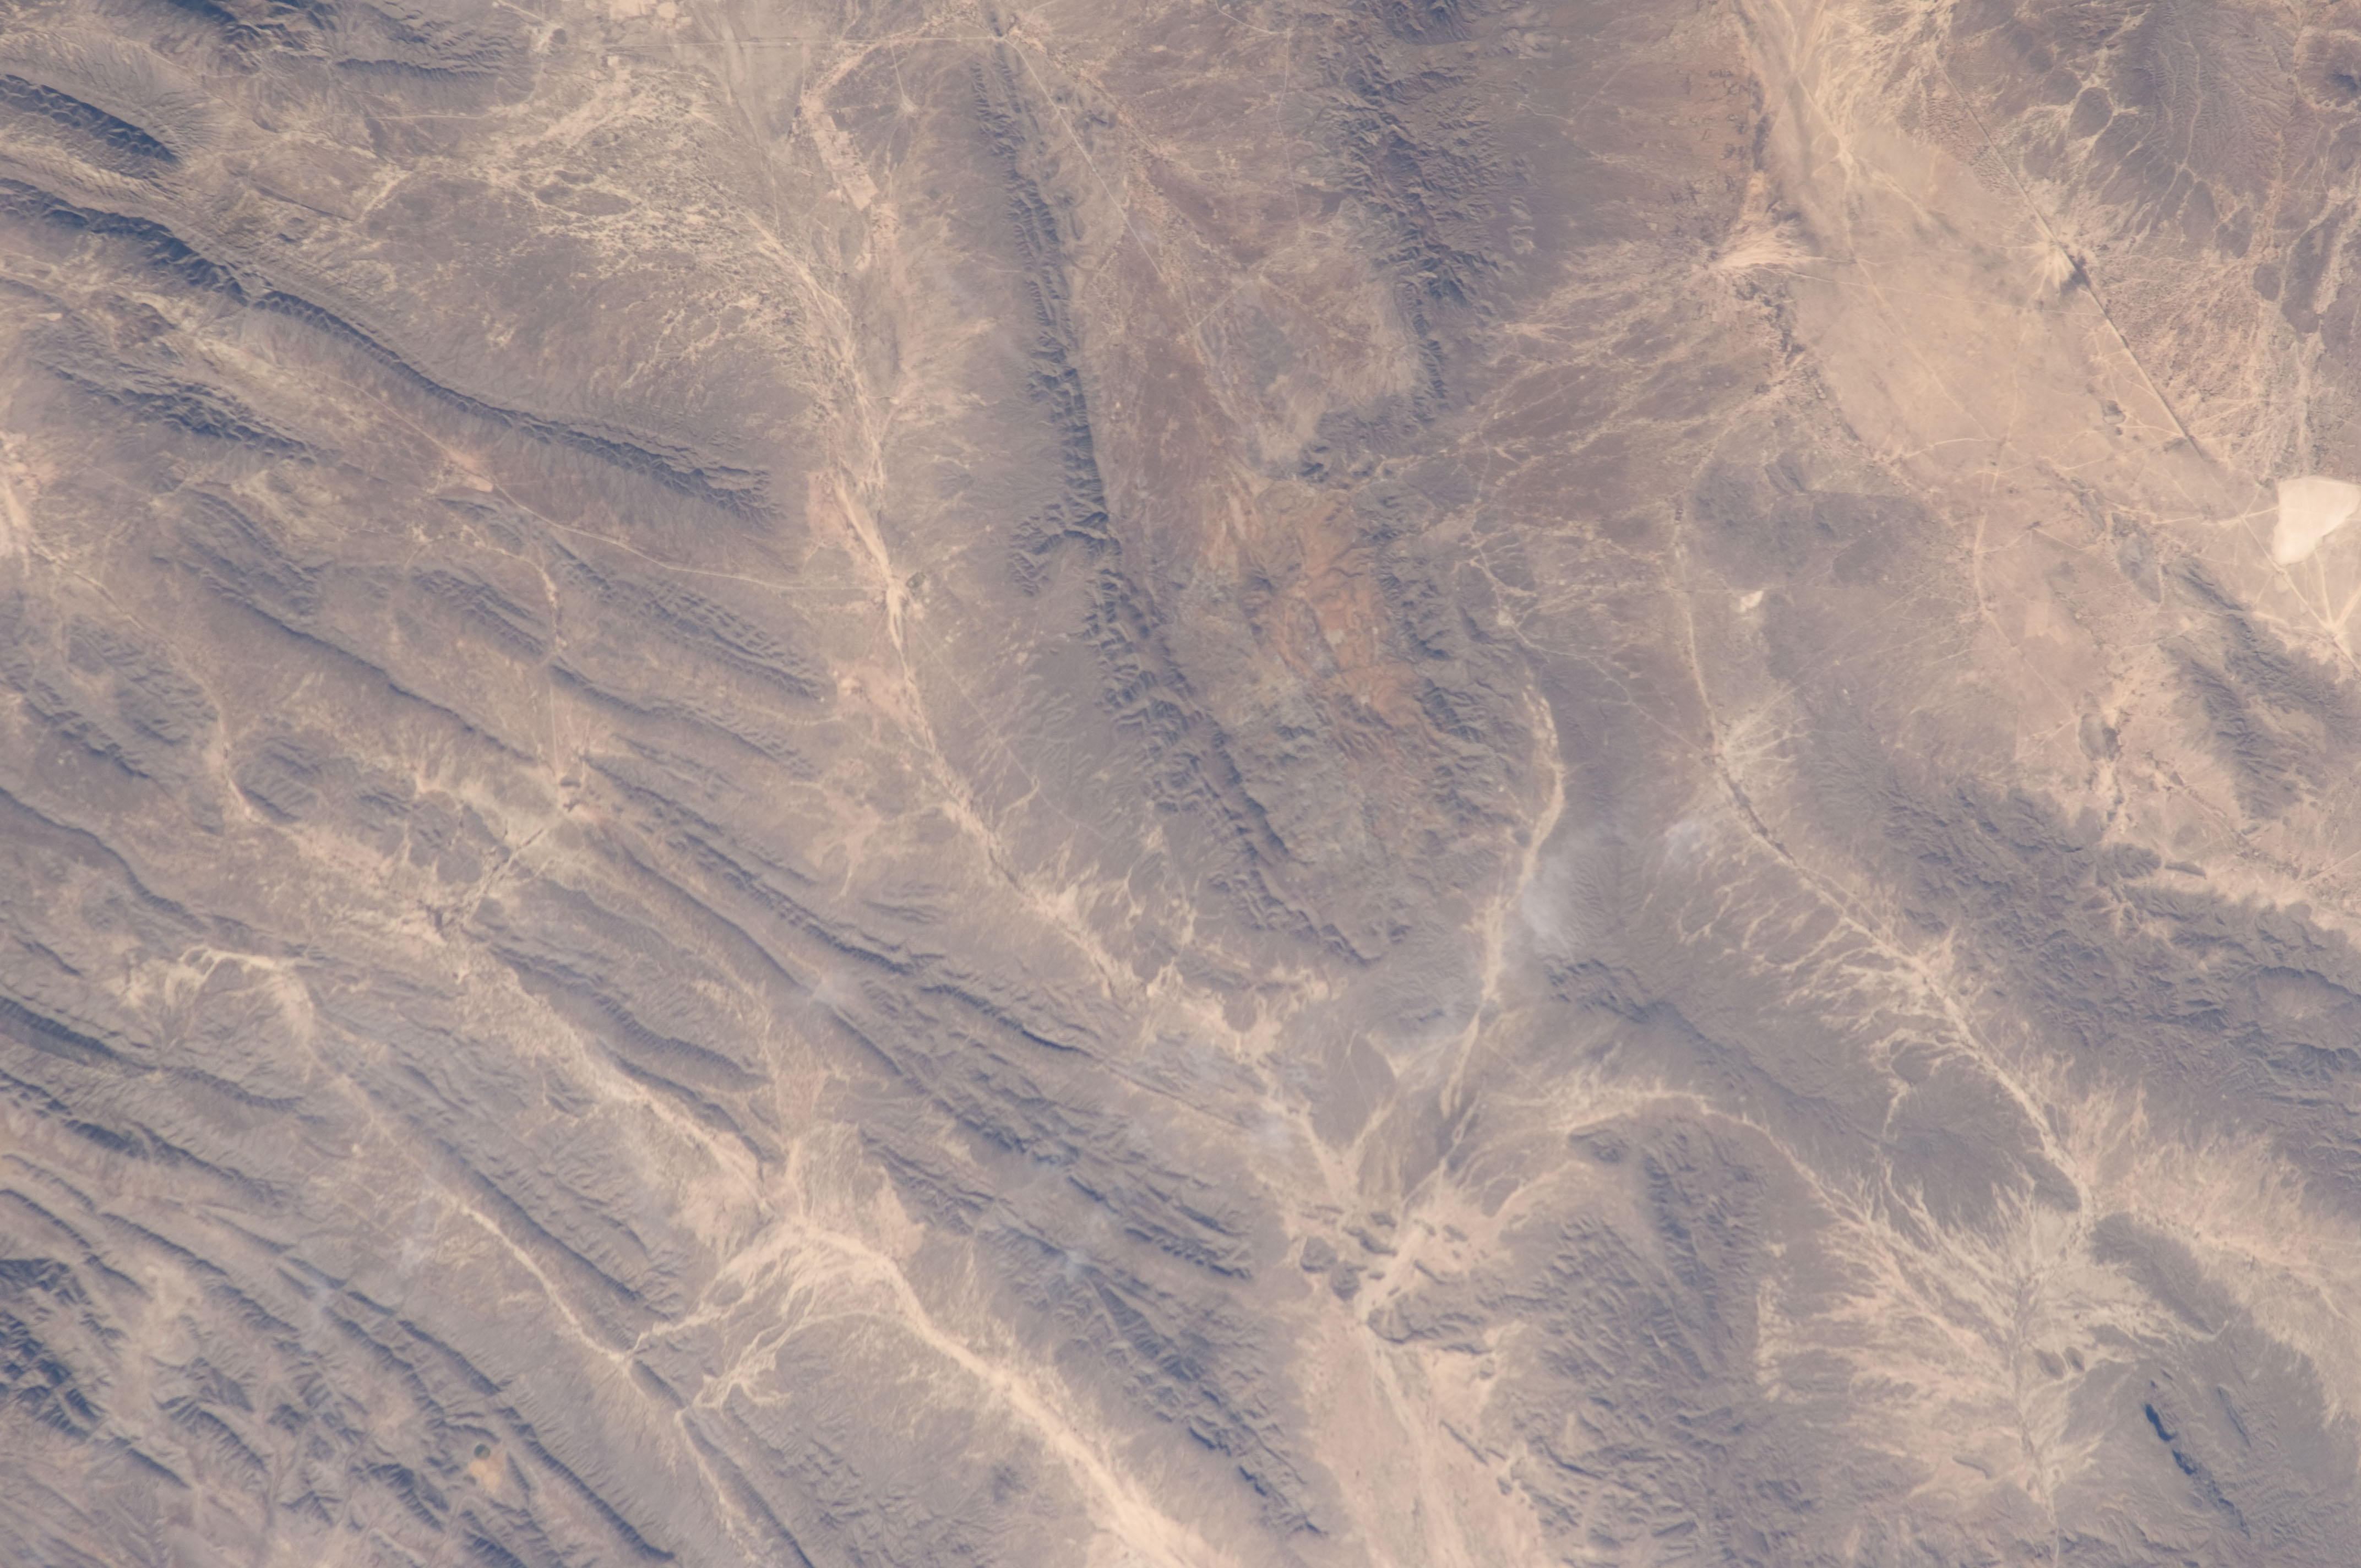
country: MEXICO
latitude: 25.0
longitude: -102.2
